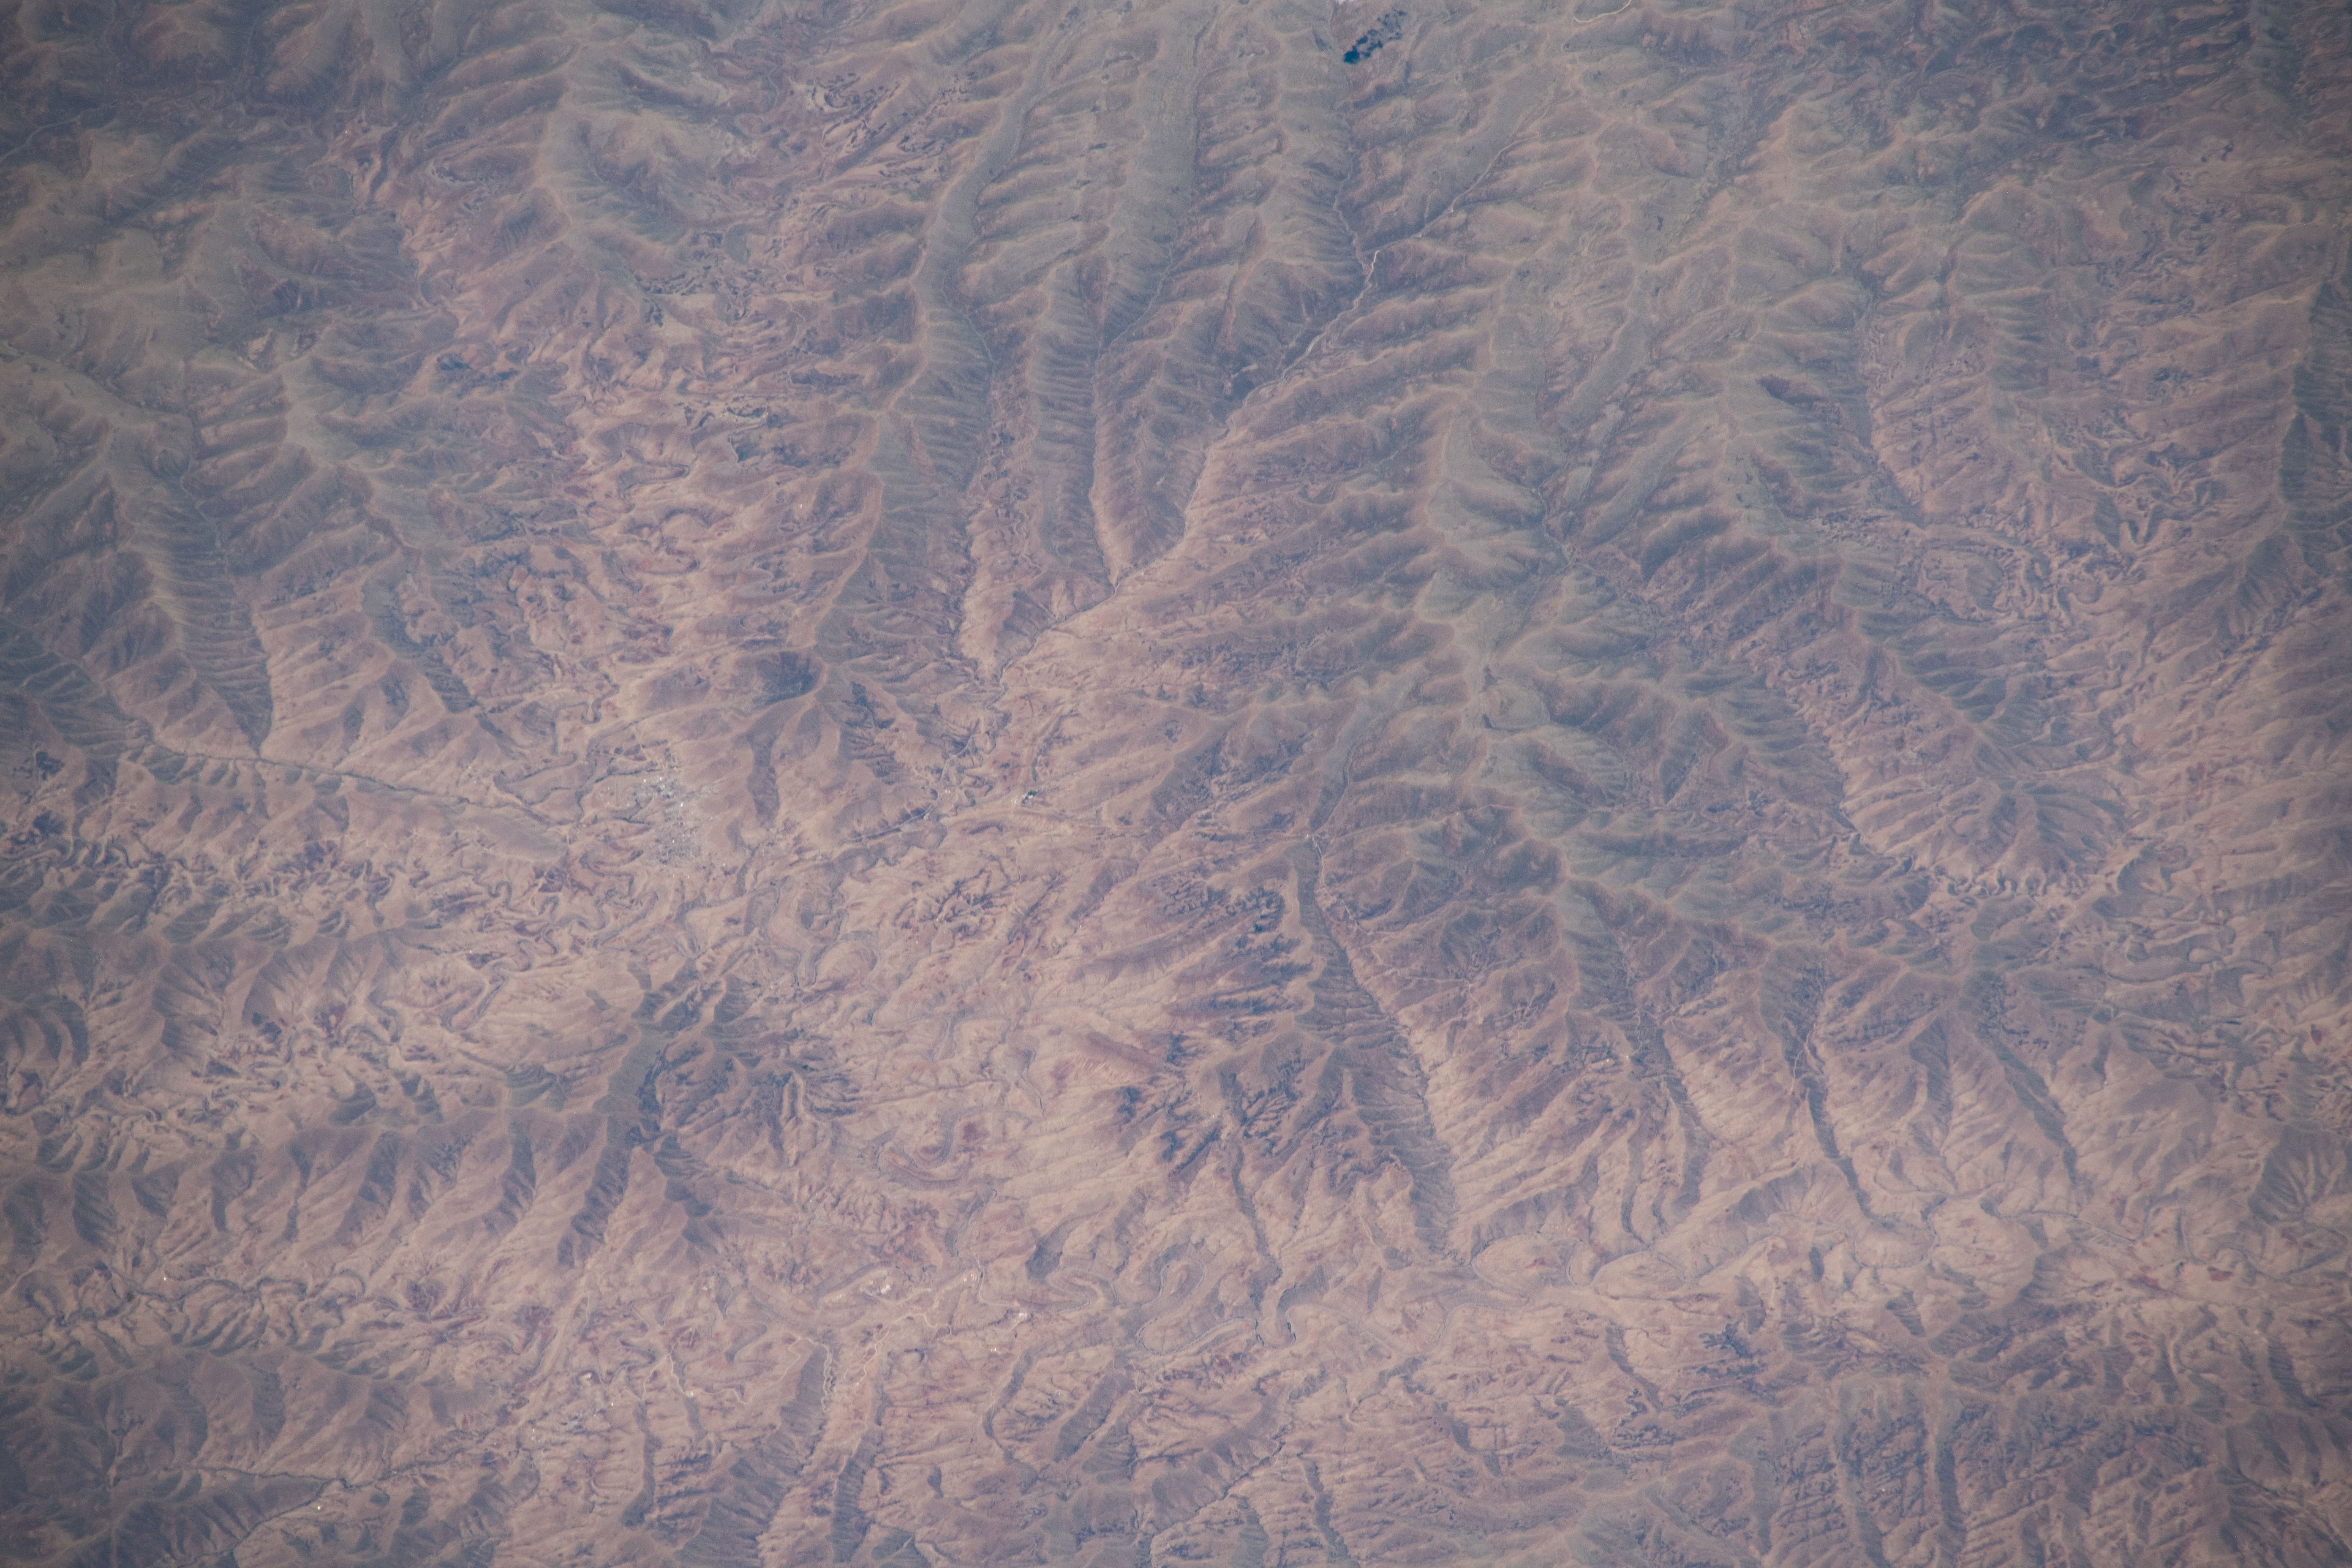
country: LESOTHO
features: MOKHOTLONG, QACHA'S NEK
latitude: -29.4
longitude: 29.0
